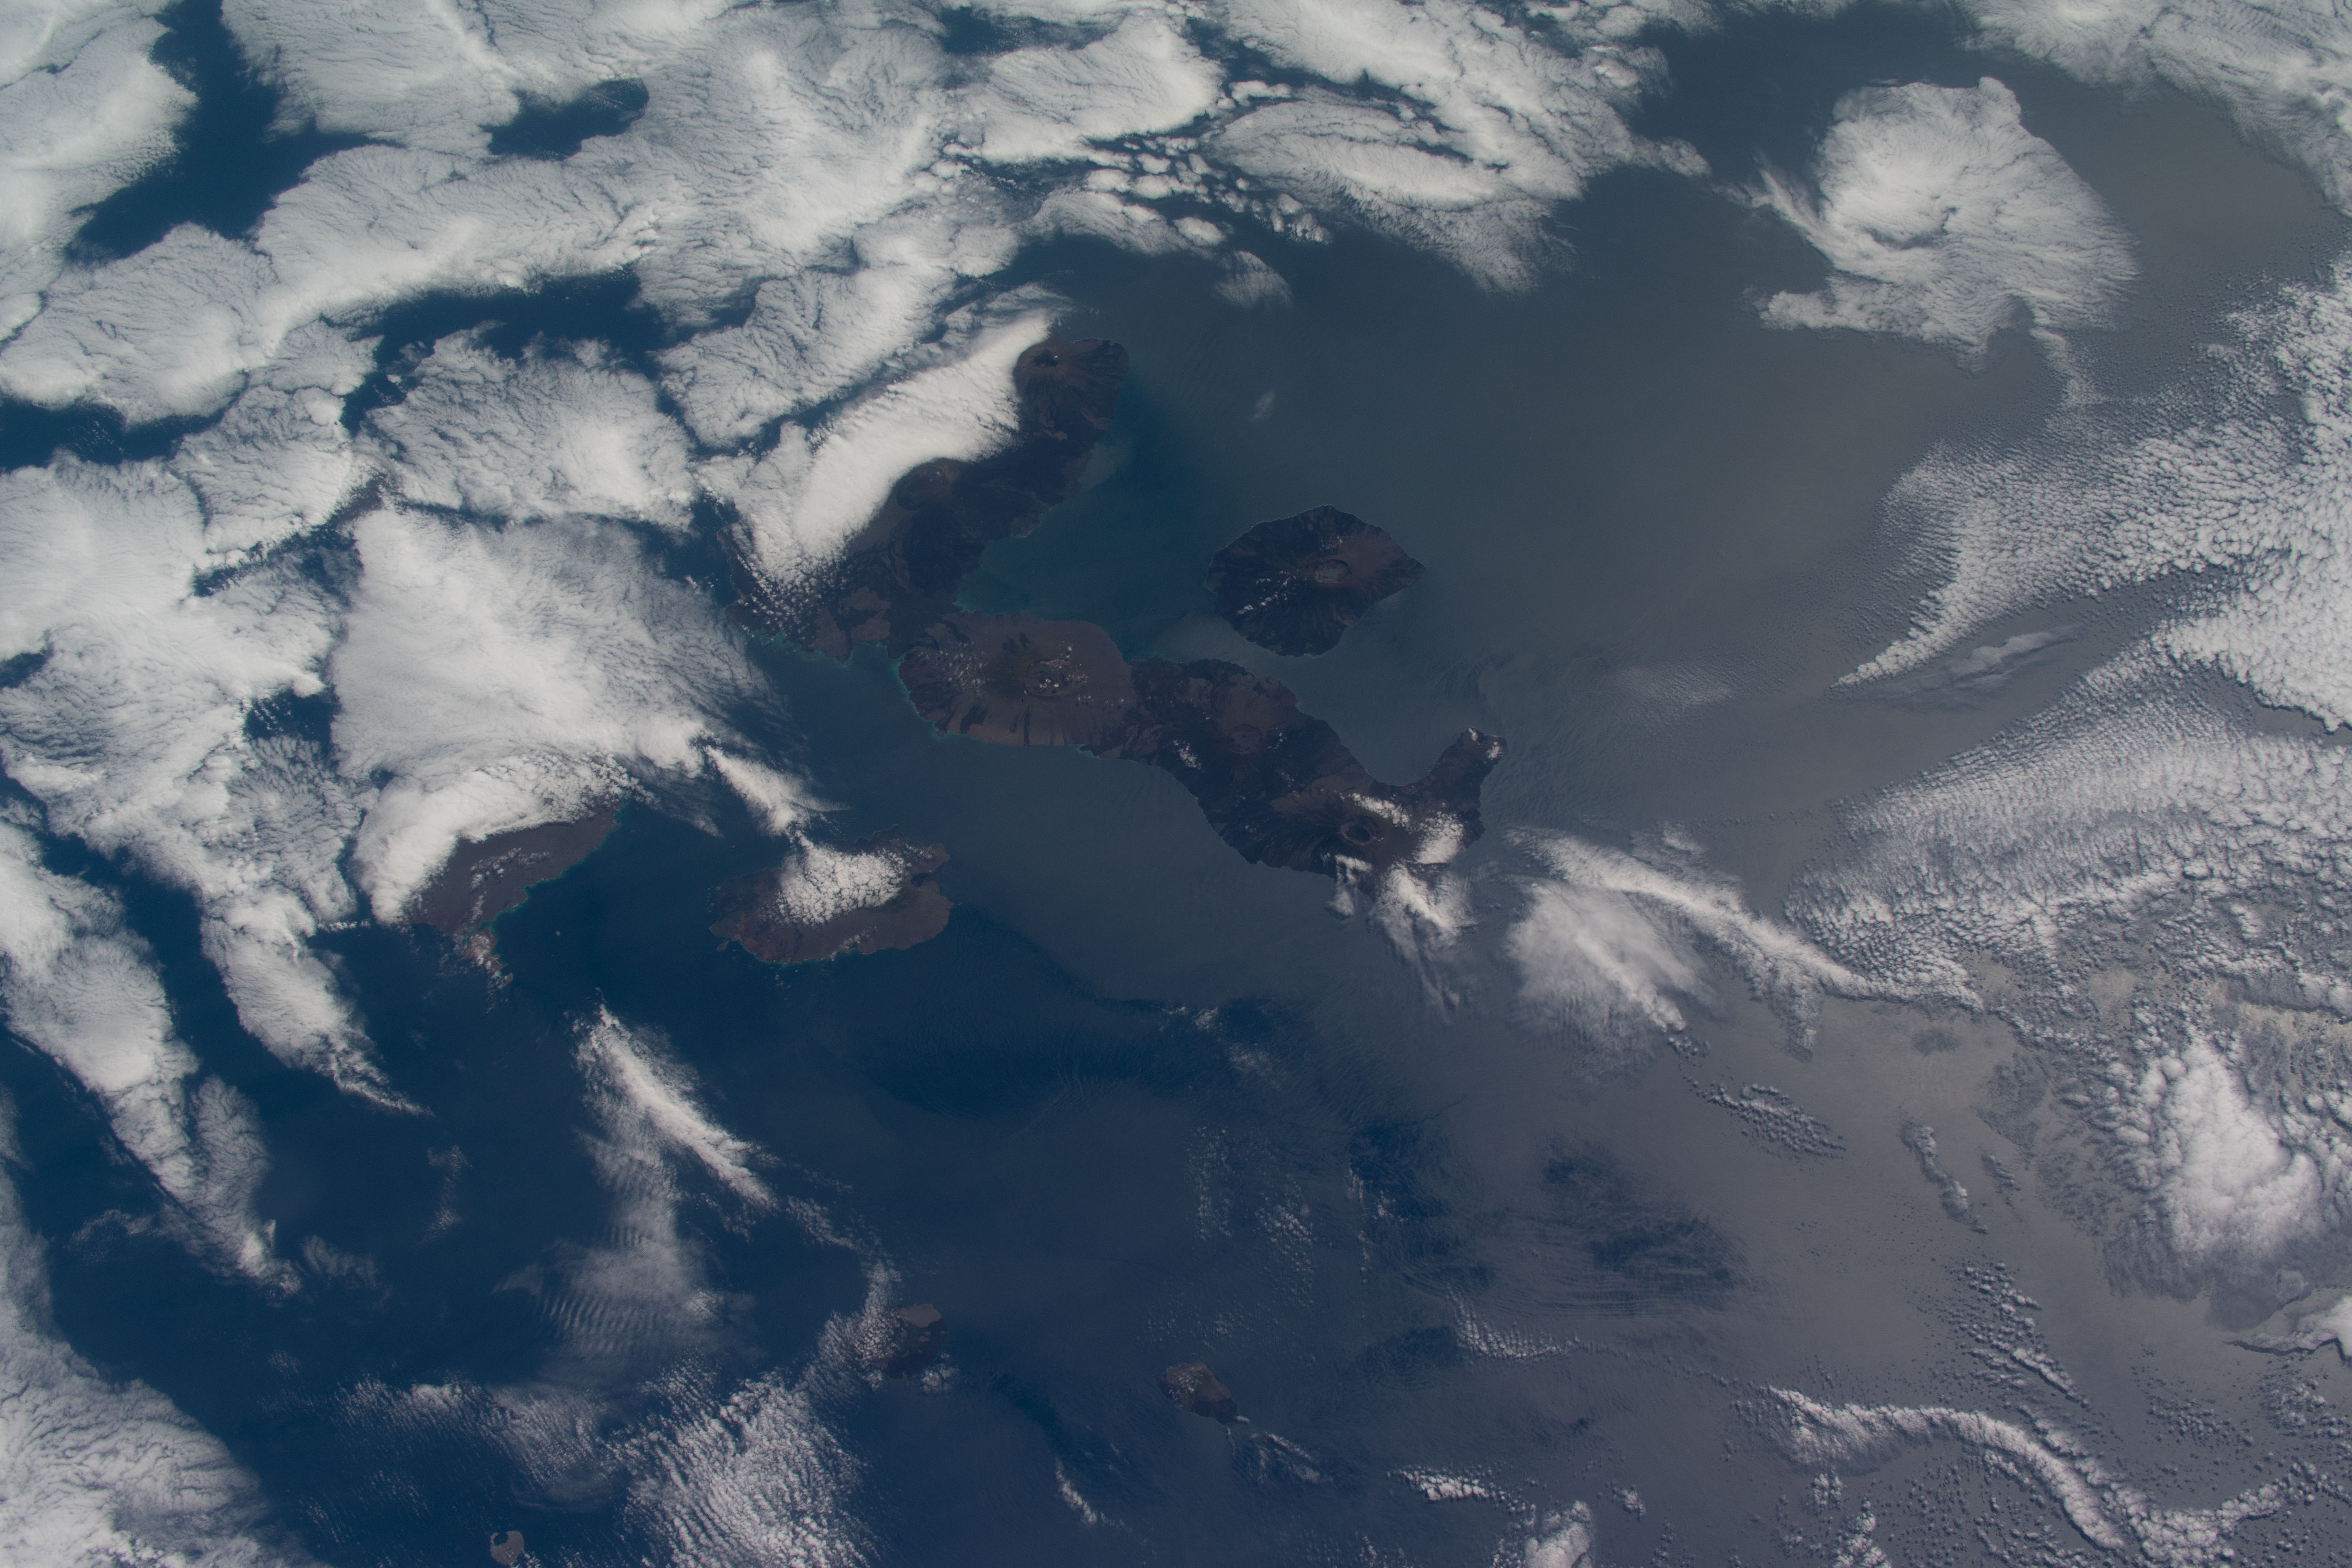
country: GALAPAGOS ISLANDS
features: PACIFIC OCEAN, VOLCANO LA CUMBRE, COAST OF ISABELLA, GALAPAGOS ISLANDS, BANKS BAY
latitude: 0.0
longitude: -91.5
